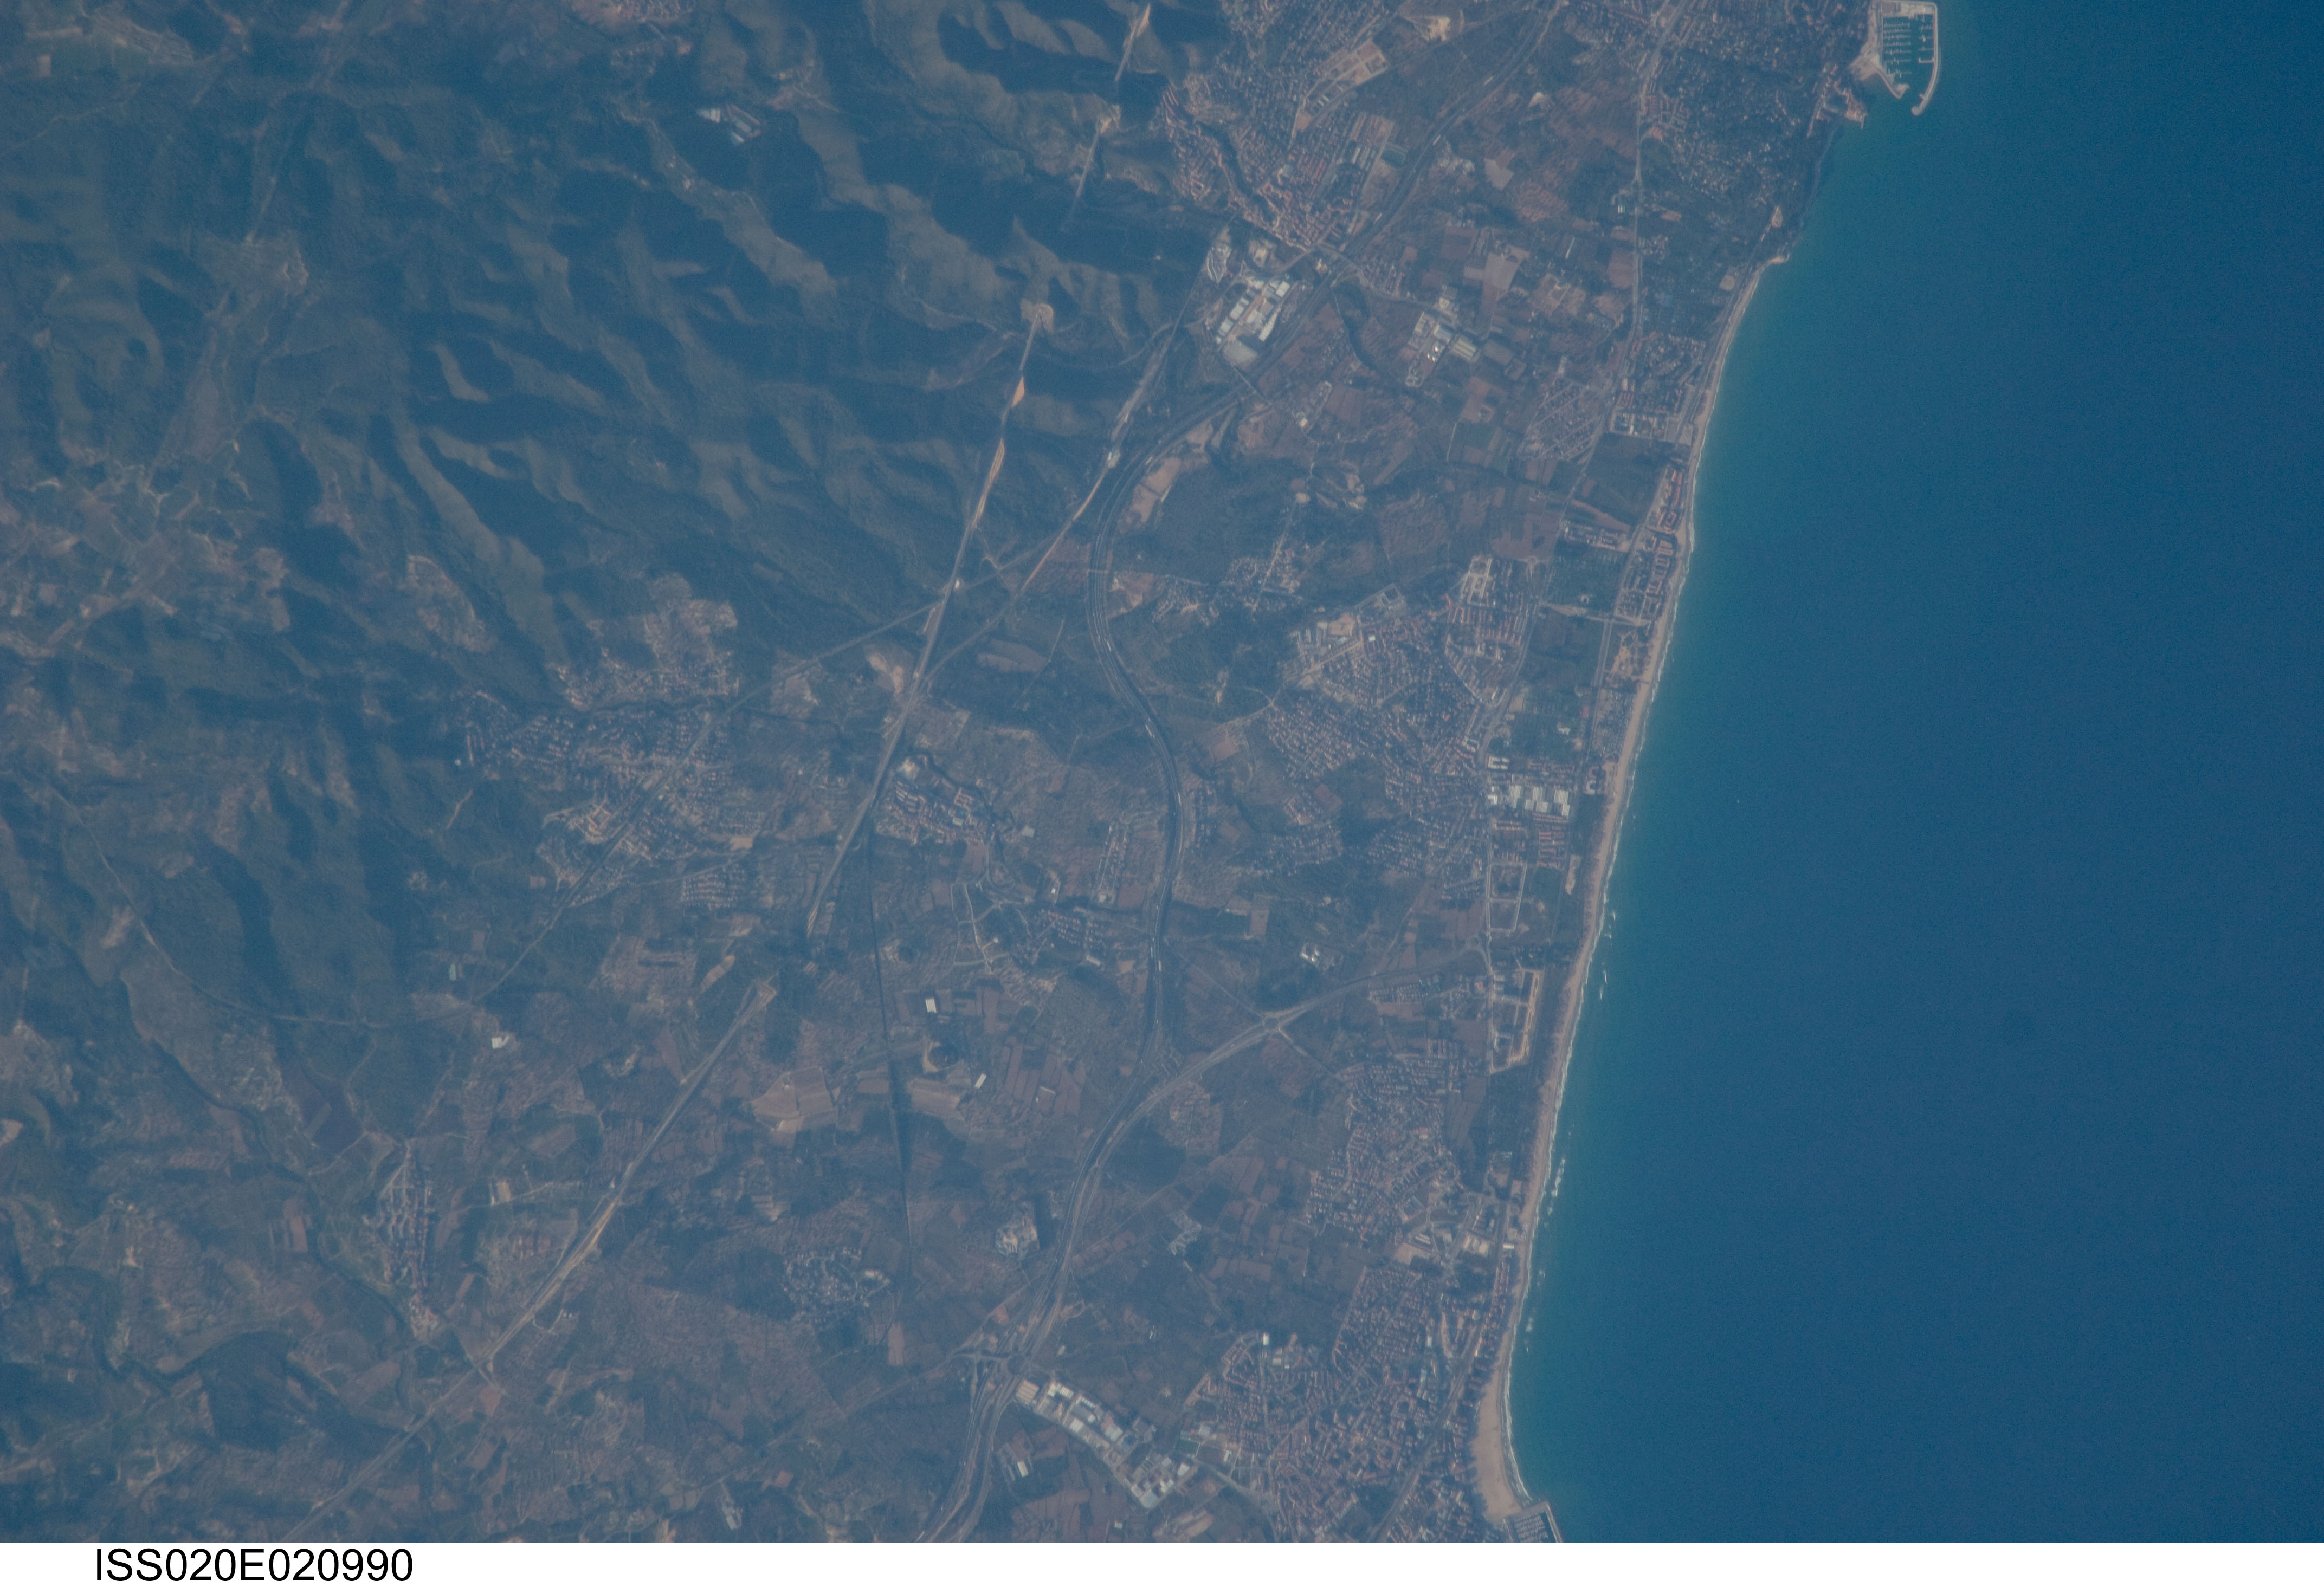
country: SPAIN
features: TORREDEMBARRA, COAST, ROADS, MARINA
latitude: 41.2
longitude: 1.4
